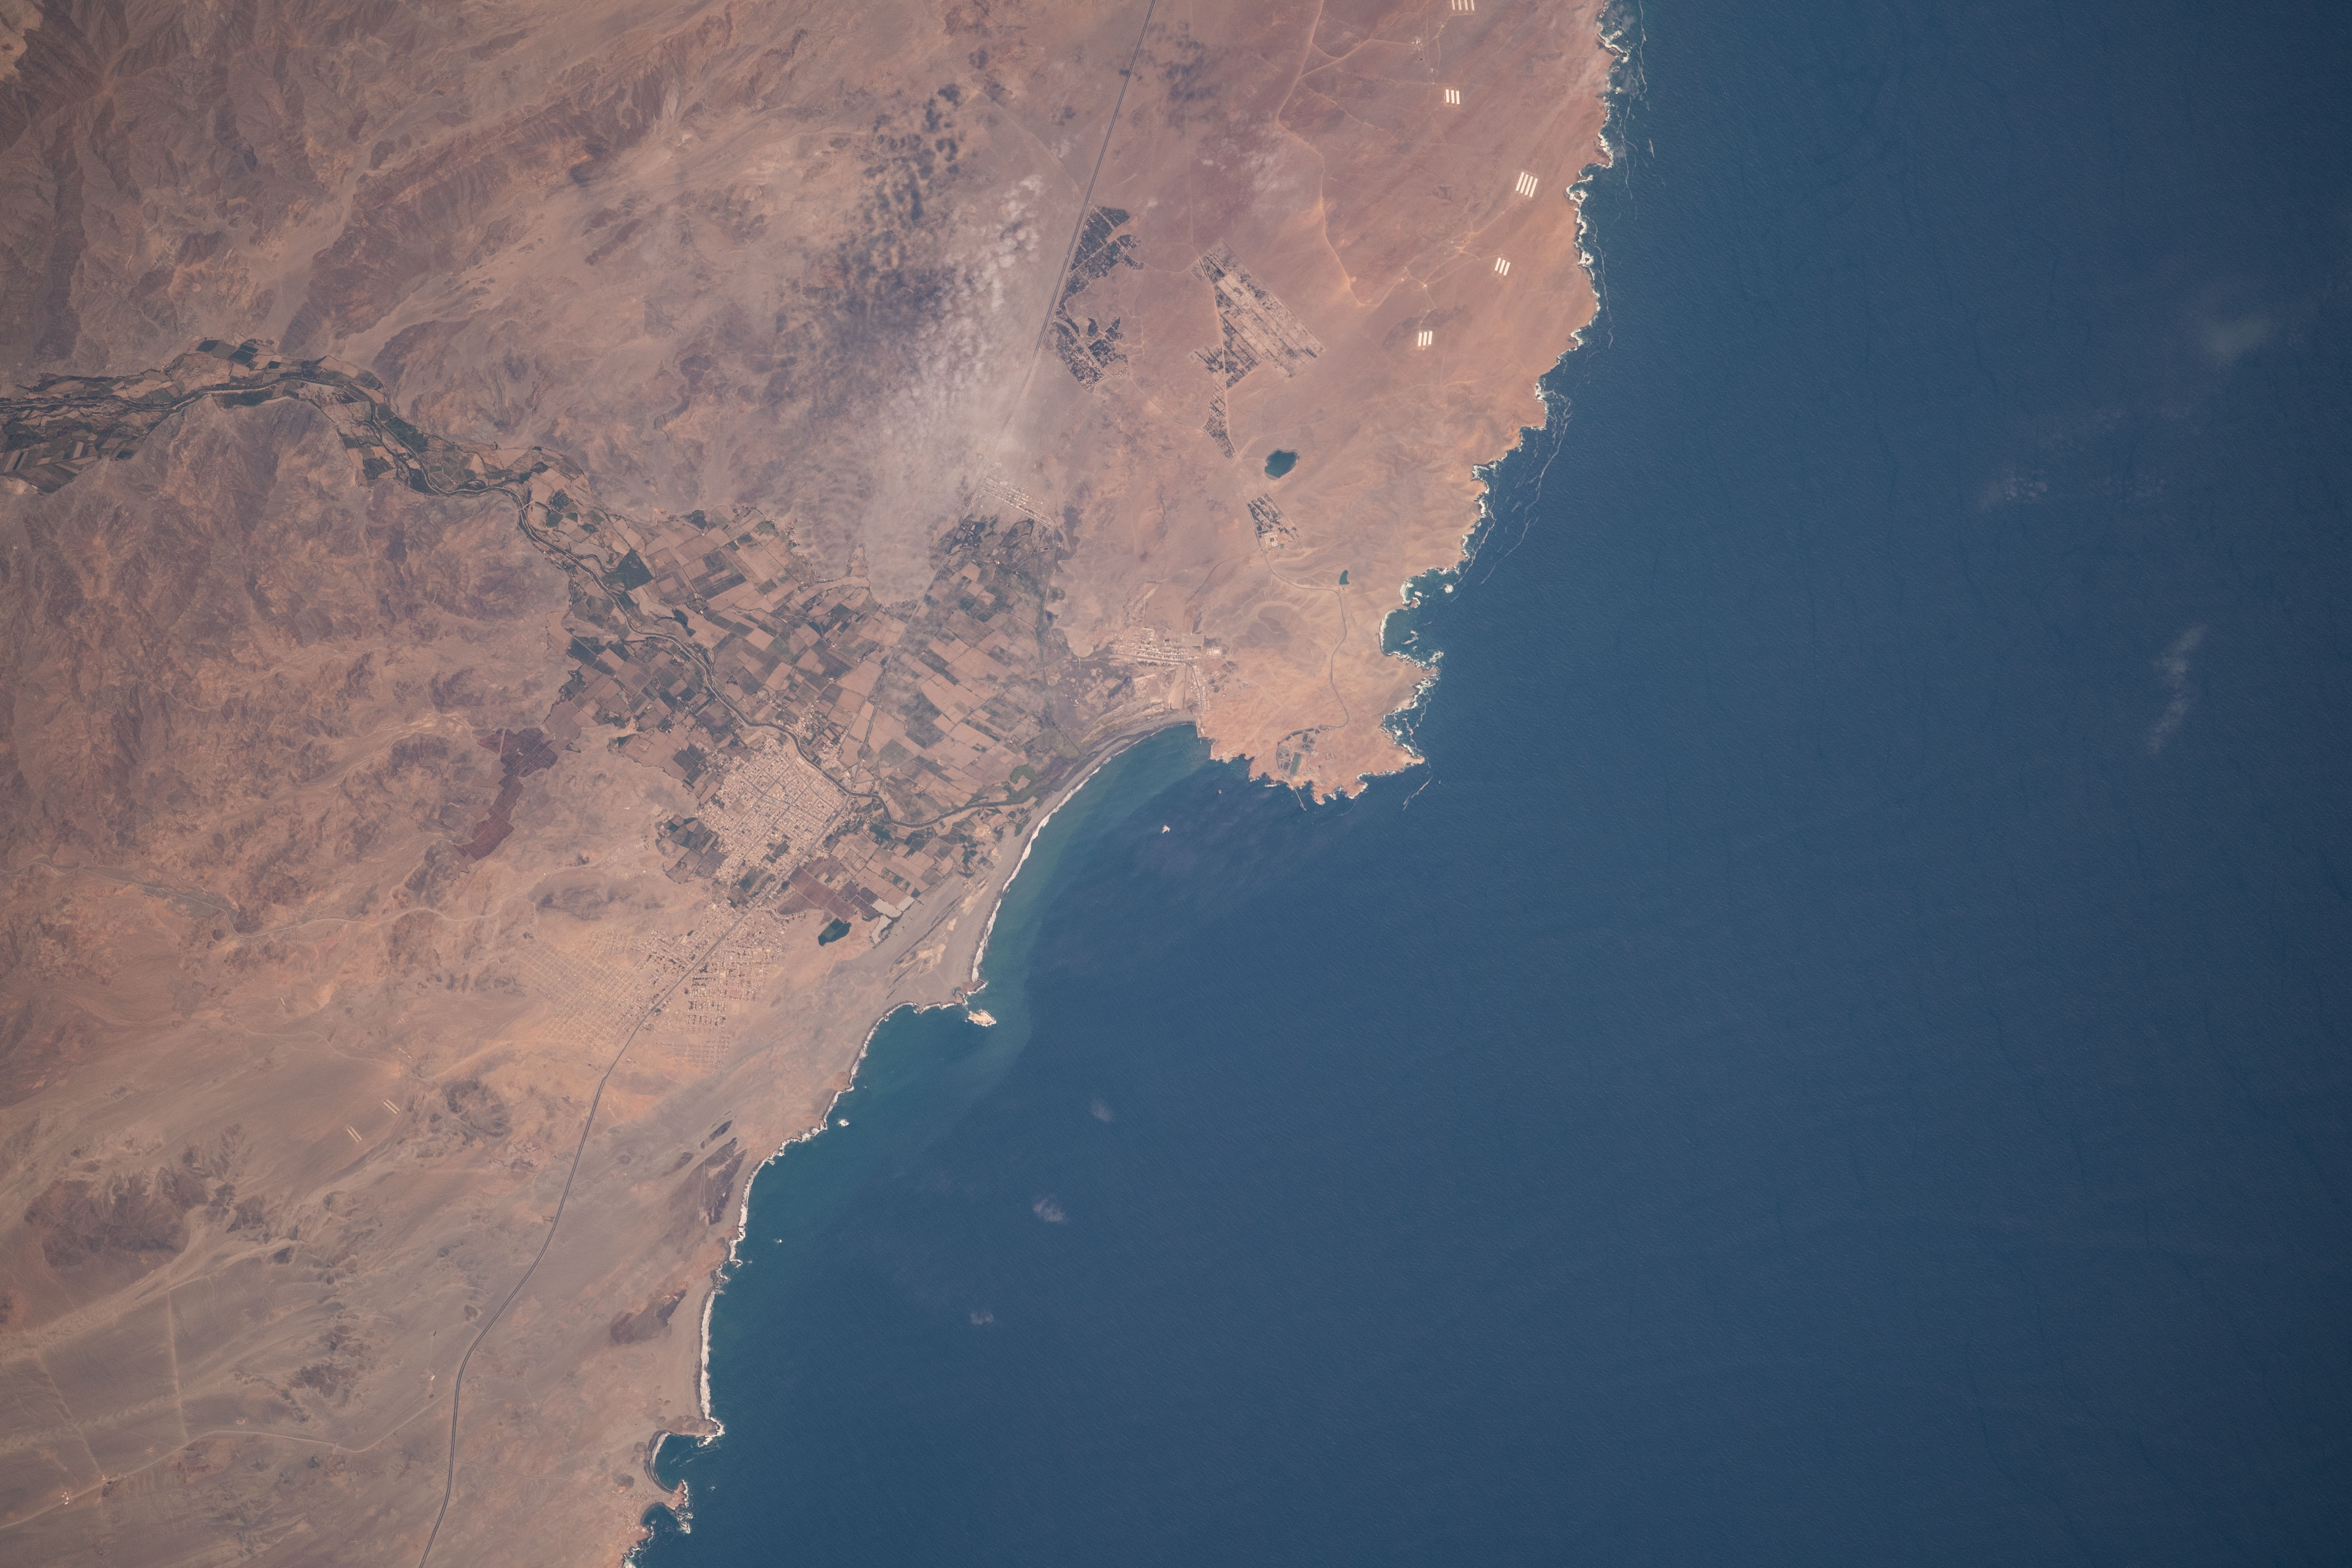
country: PERU
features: PUERTO HUARMEY
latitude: -10.1
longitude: -78.2
